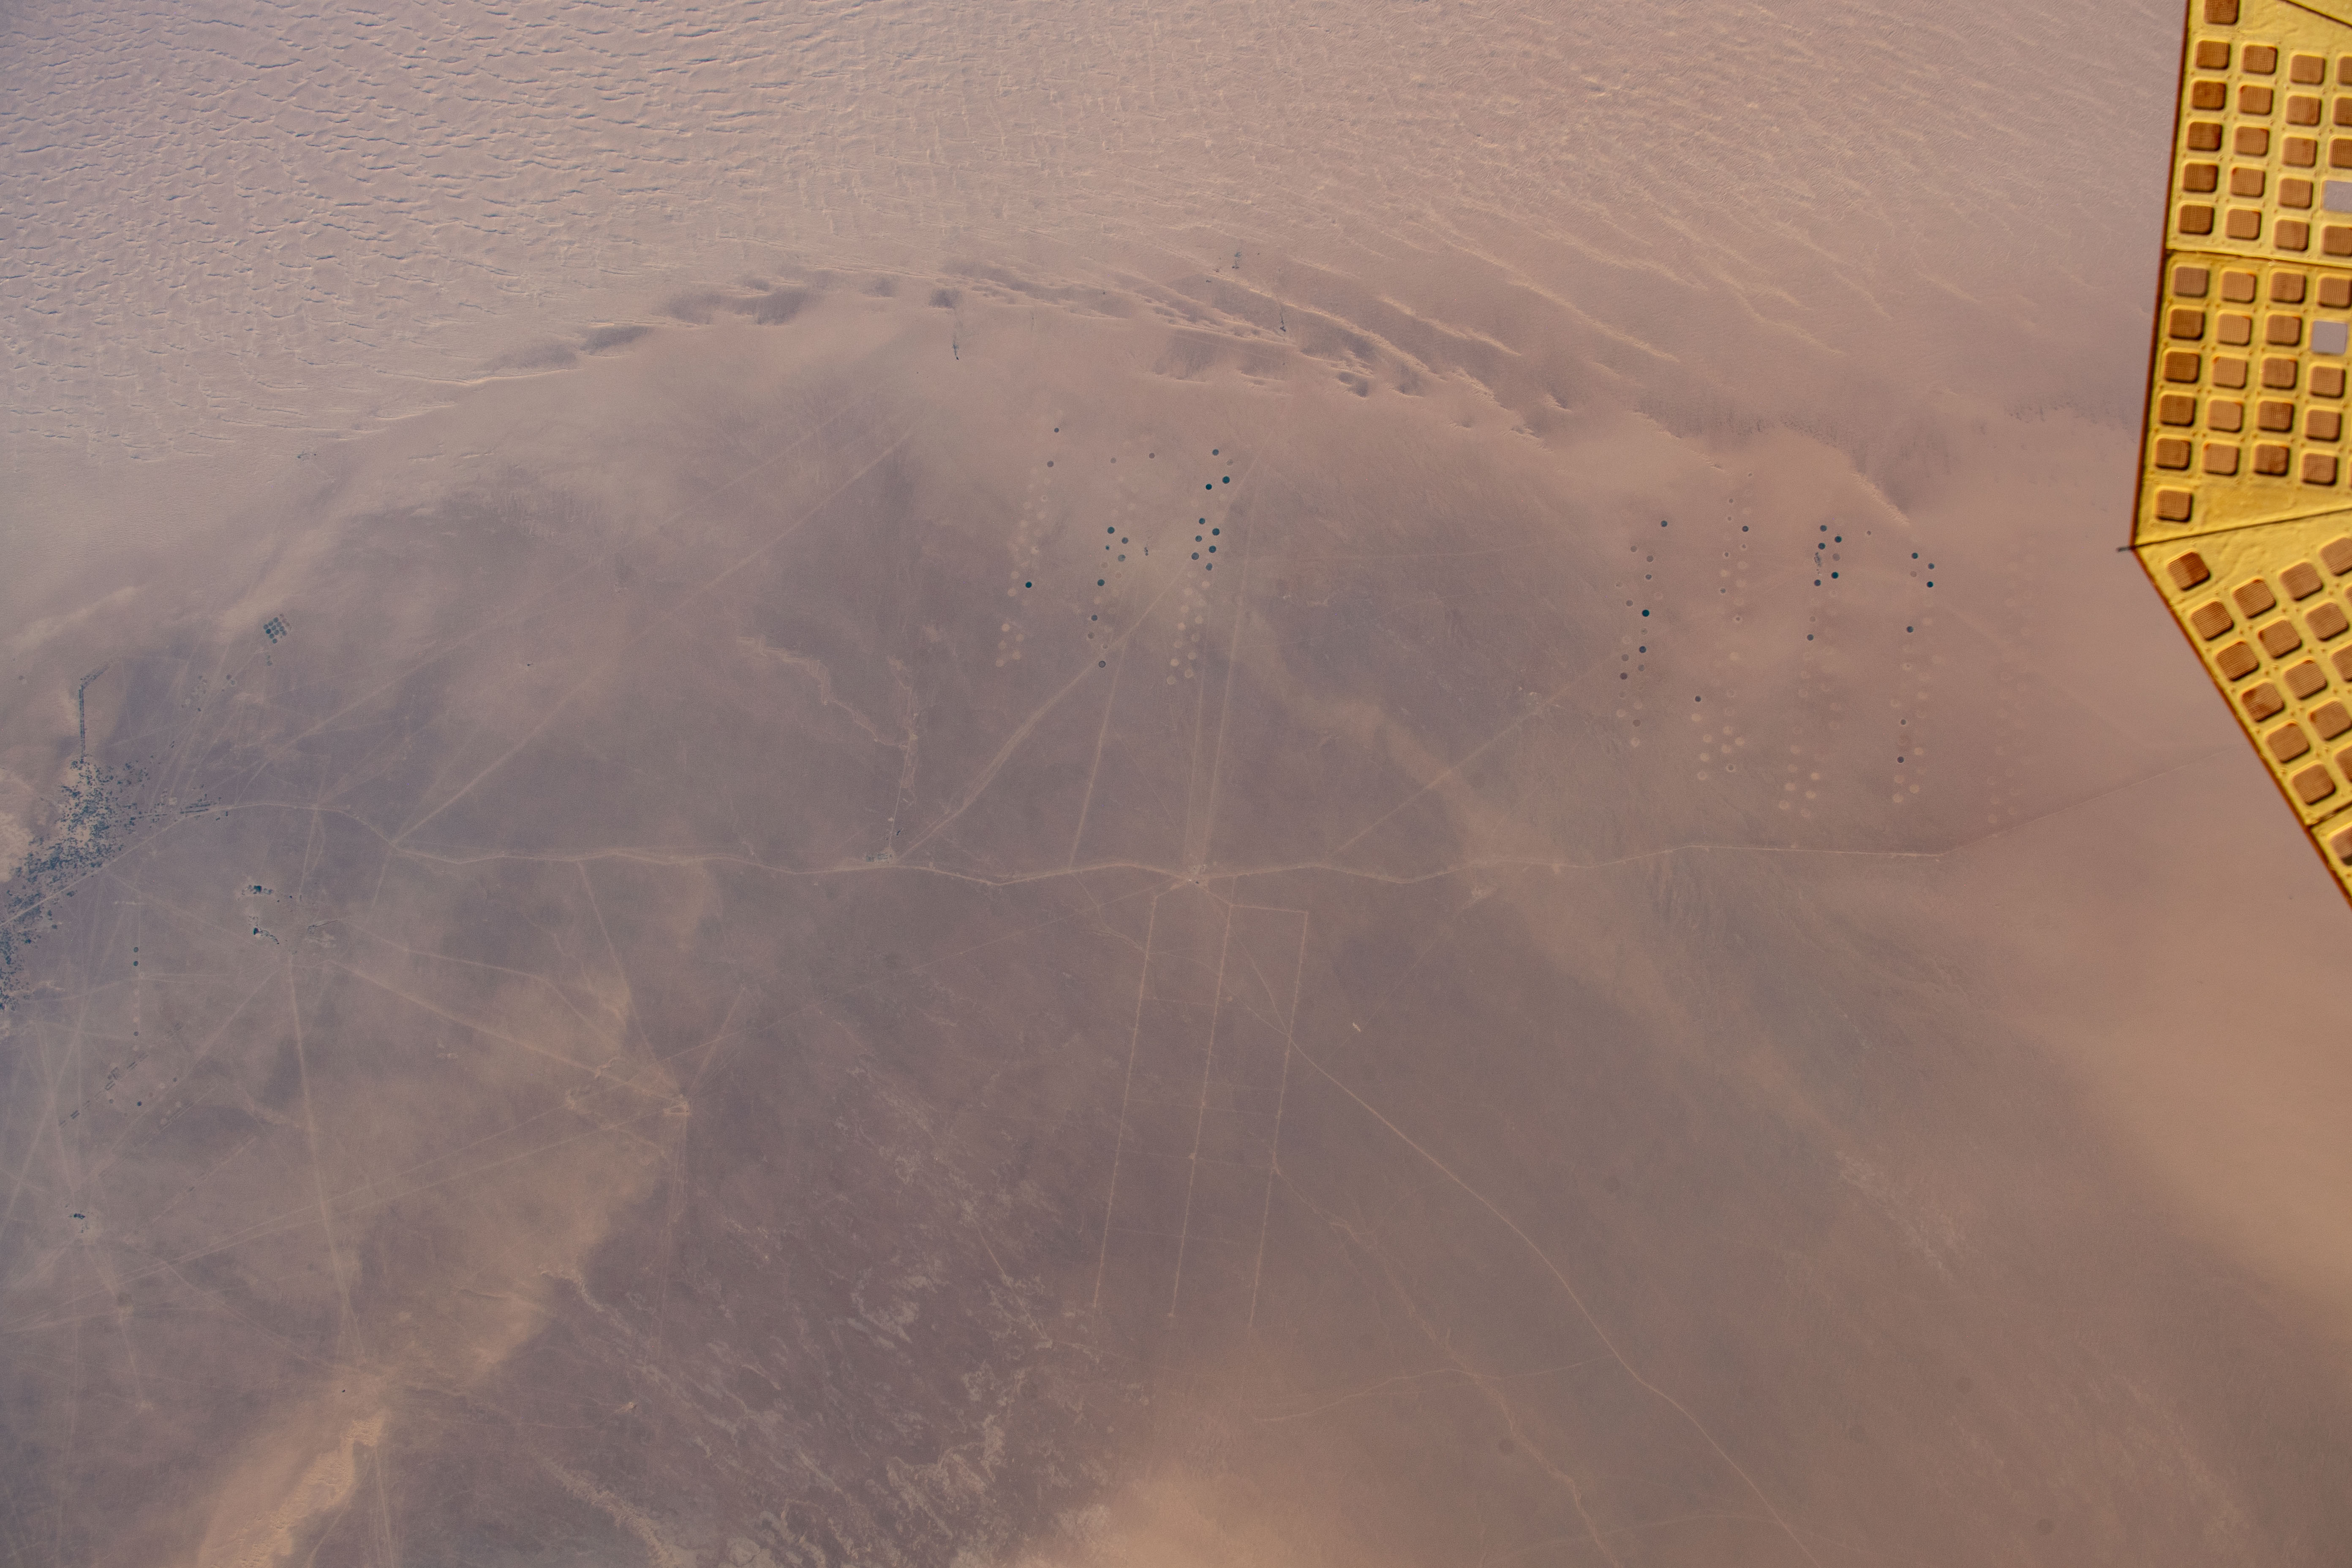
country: LIBYA
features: SEA OF SAND DESERT
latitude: 27.5
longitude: 21.5
